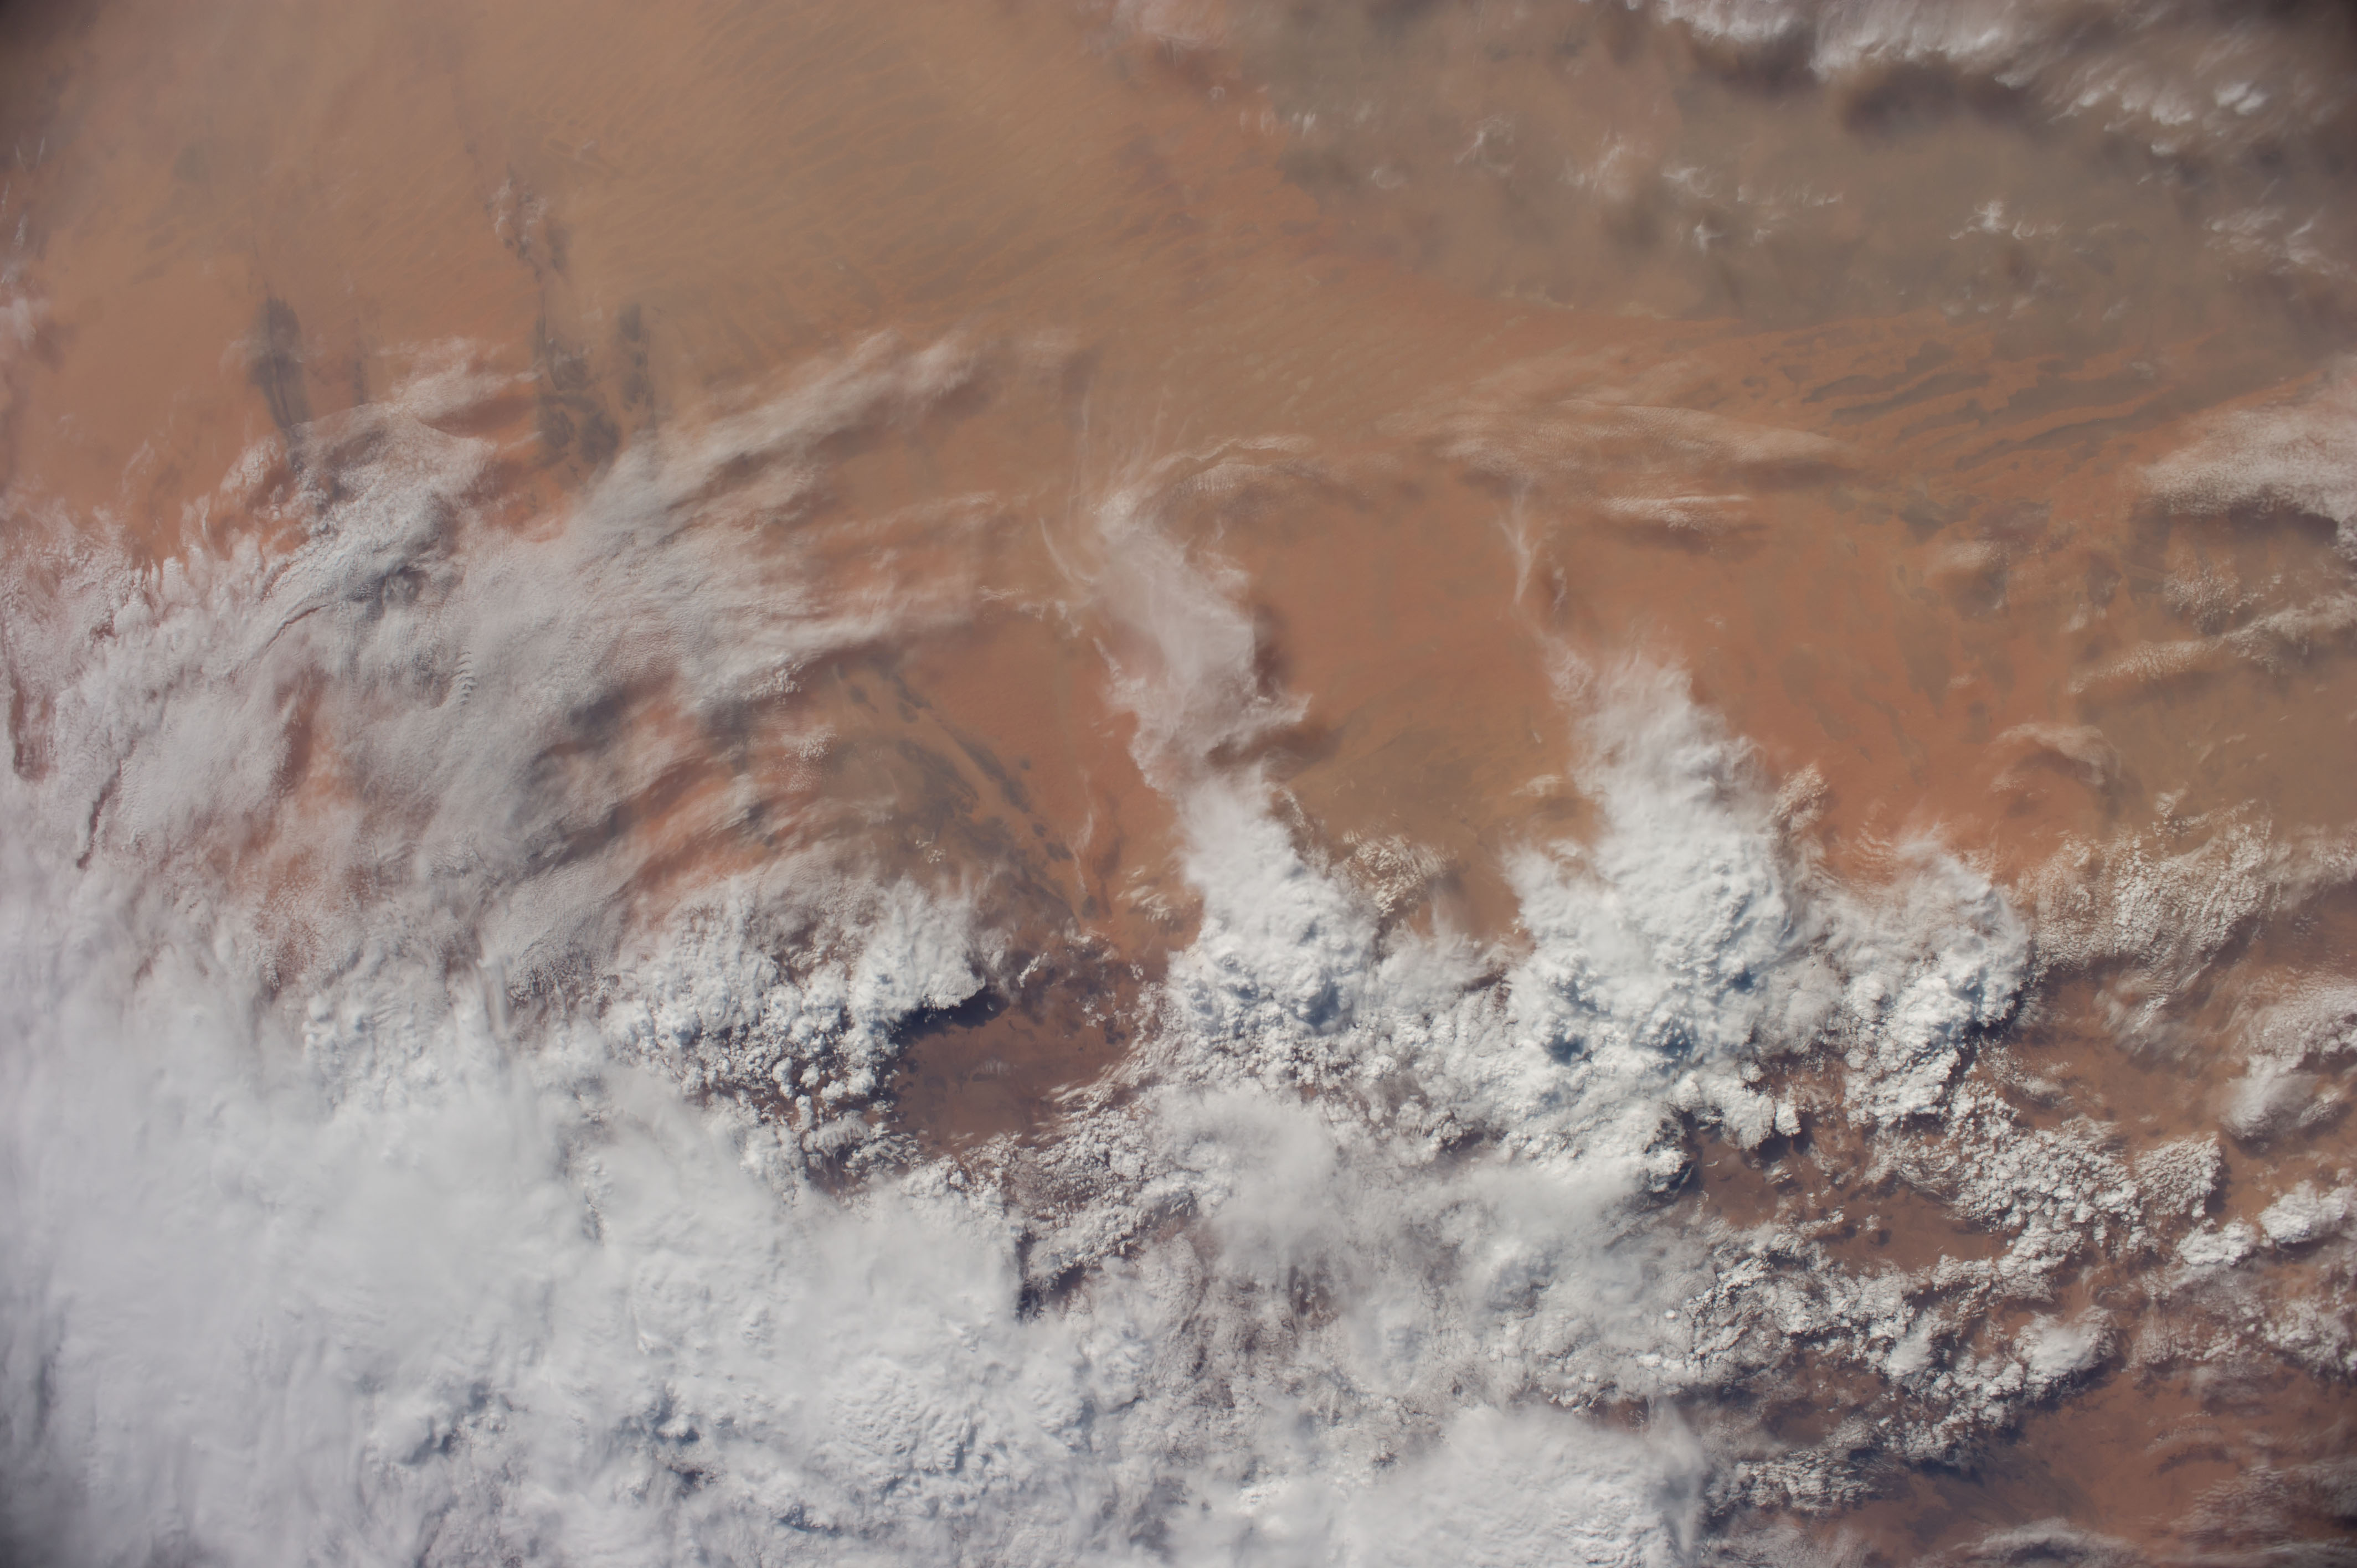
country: ALGERIA
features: ERG IGUIDI DES.
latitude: 28.5
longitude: -4.5
